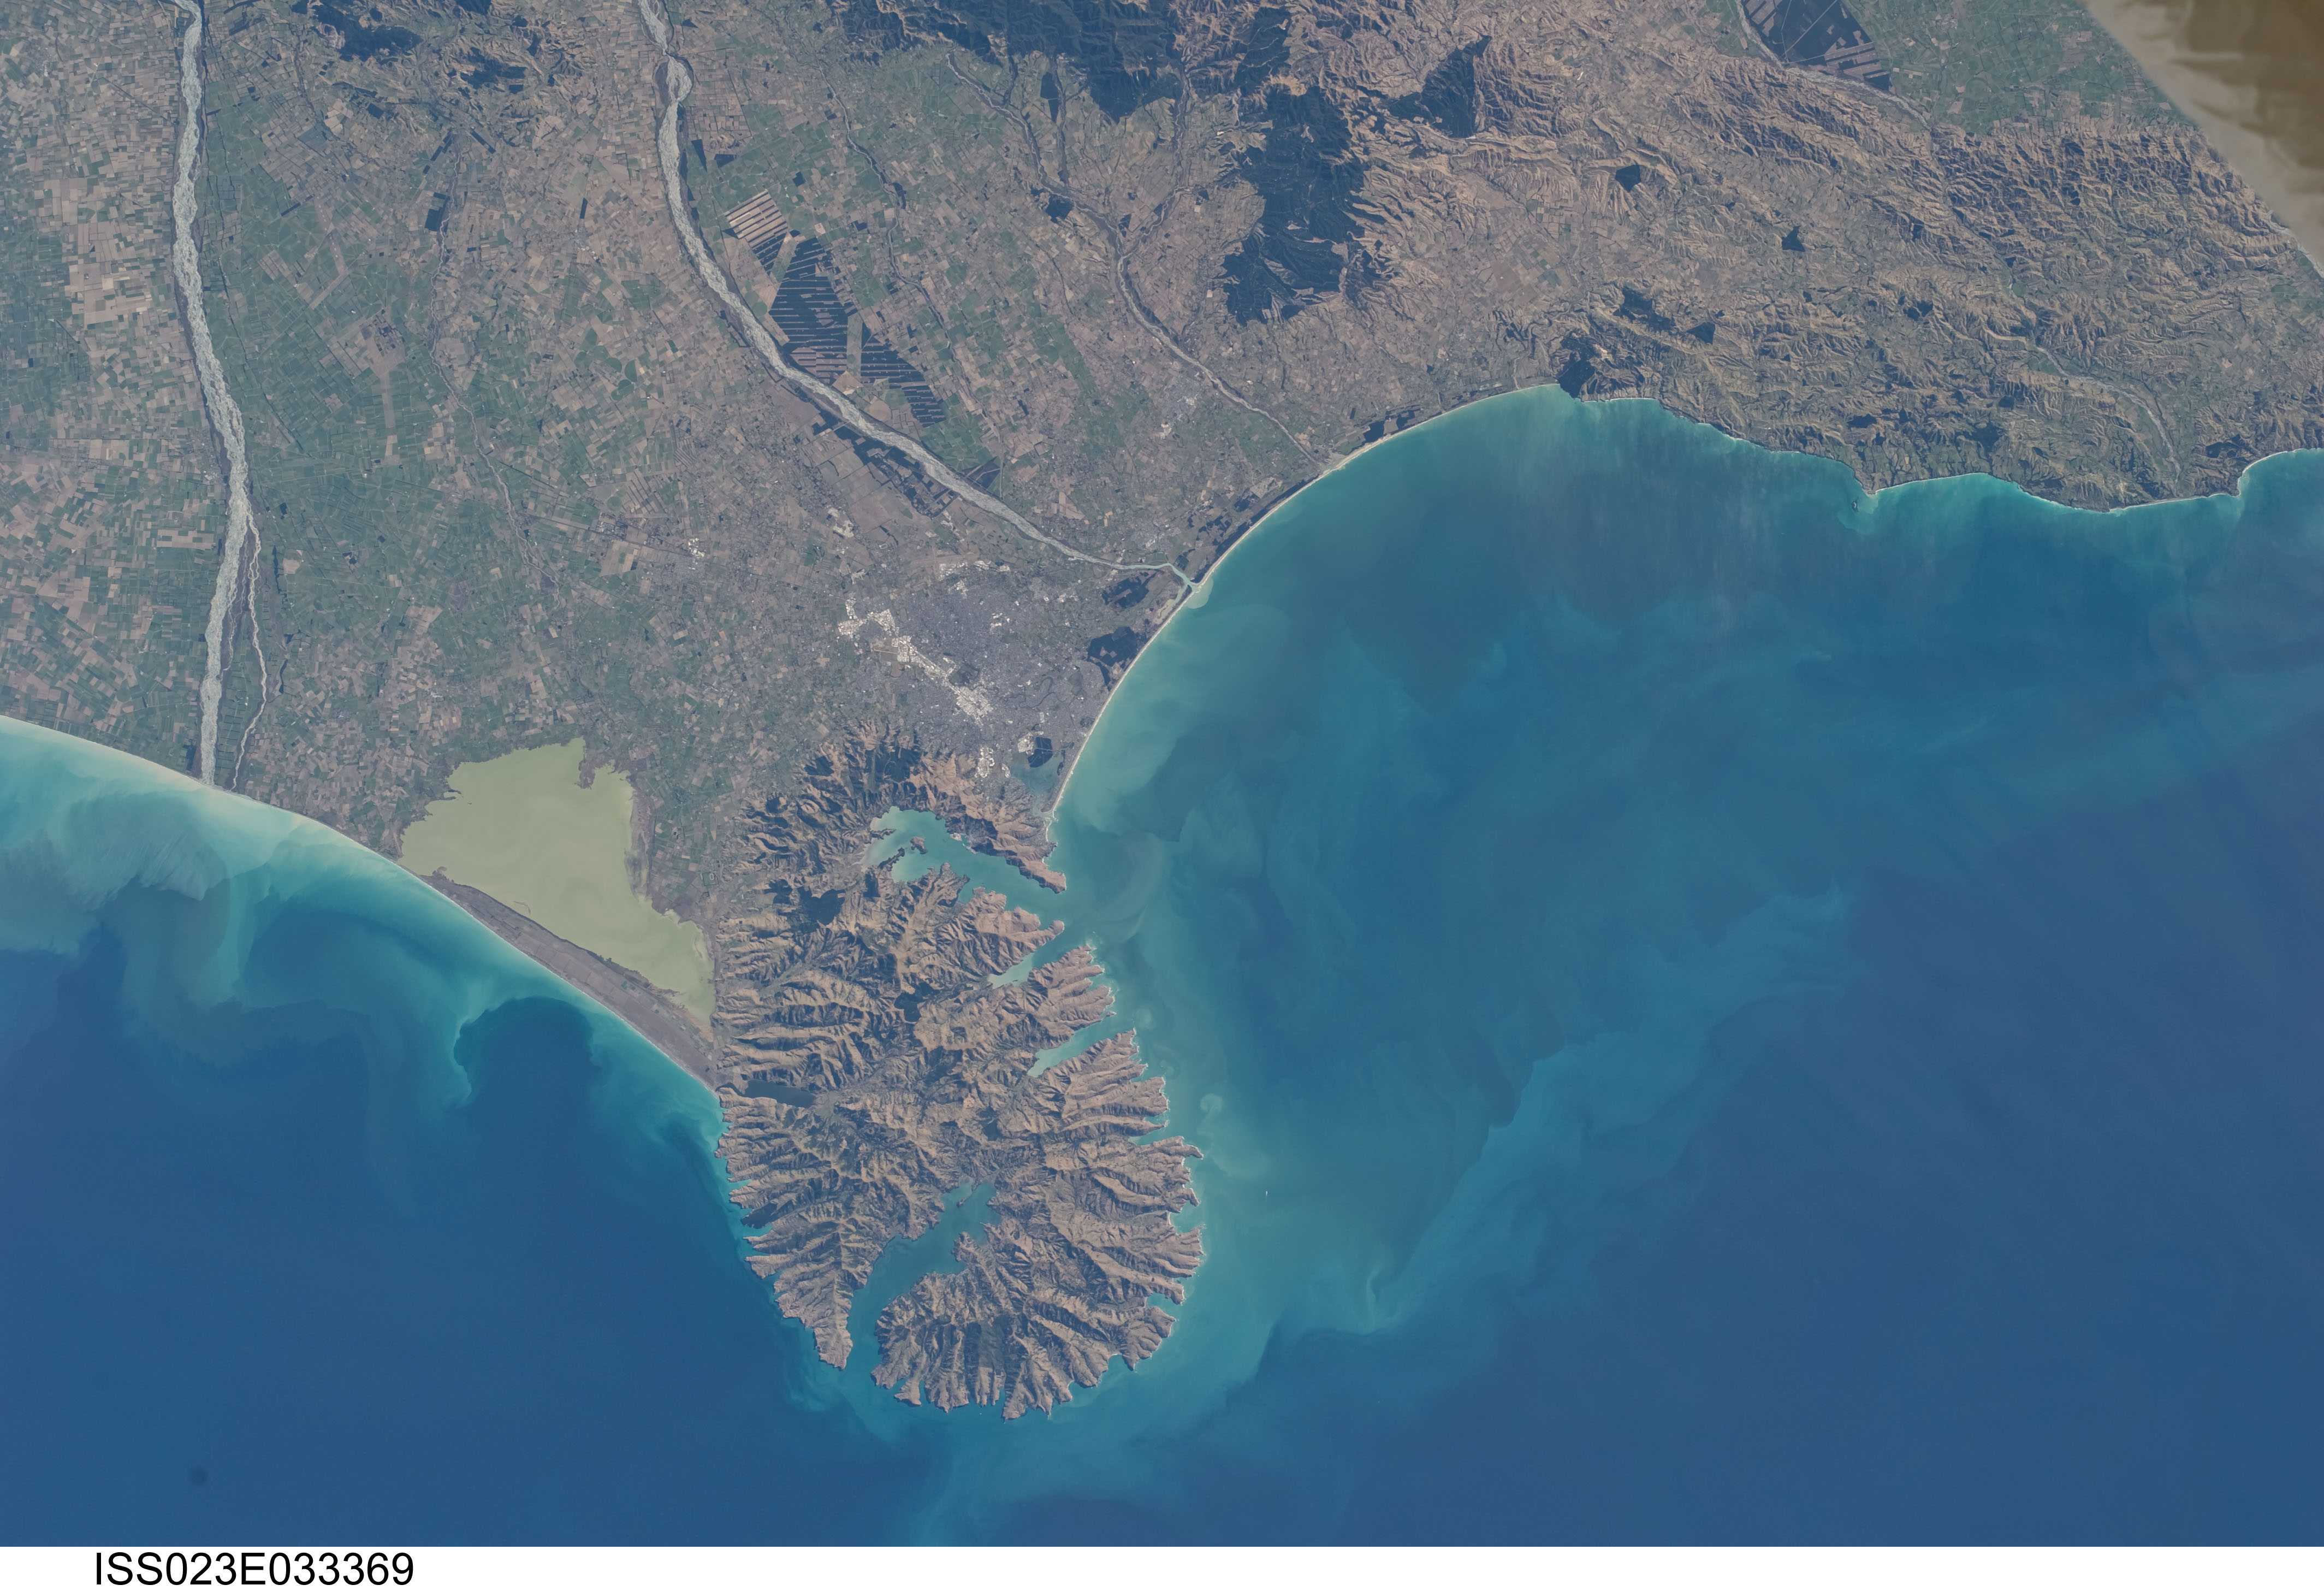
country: NEW ZEALAND-SI
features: BANKS PEN., CHRISTCHURCH, COAST, AGR., R.
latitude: -43.5
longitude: 173.0
